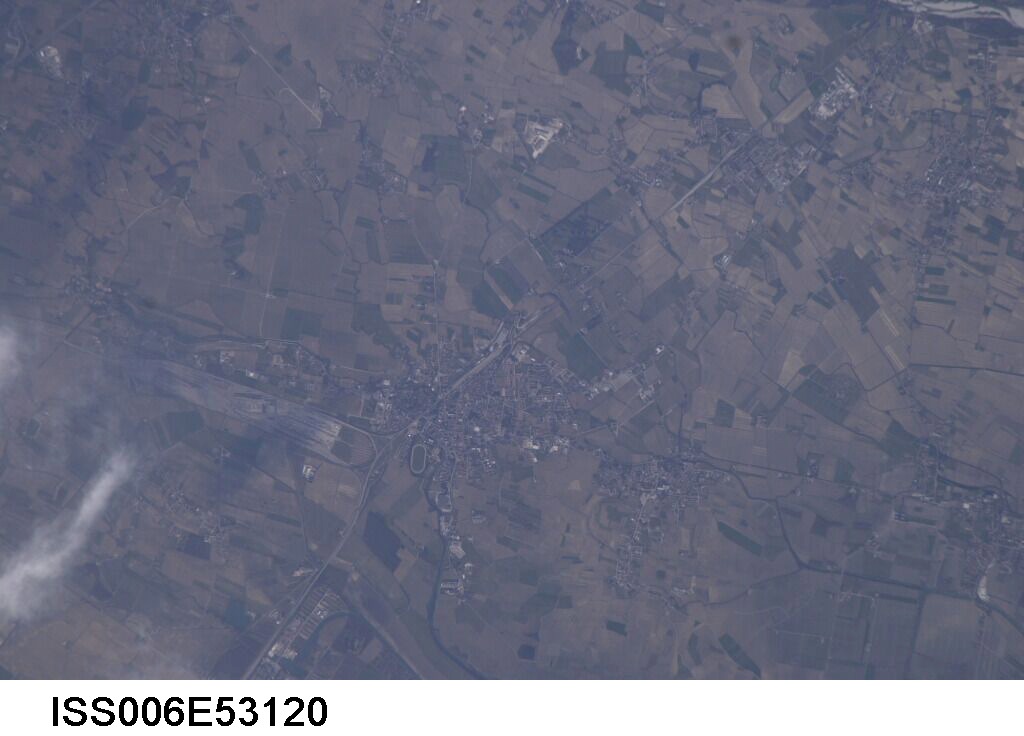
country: AUSTRIA
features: WIENER
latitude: 47.8
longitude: 16.3
